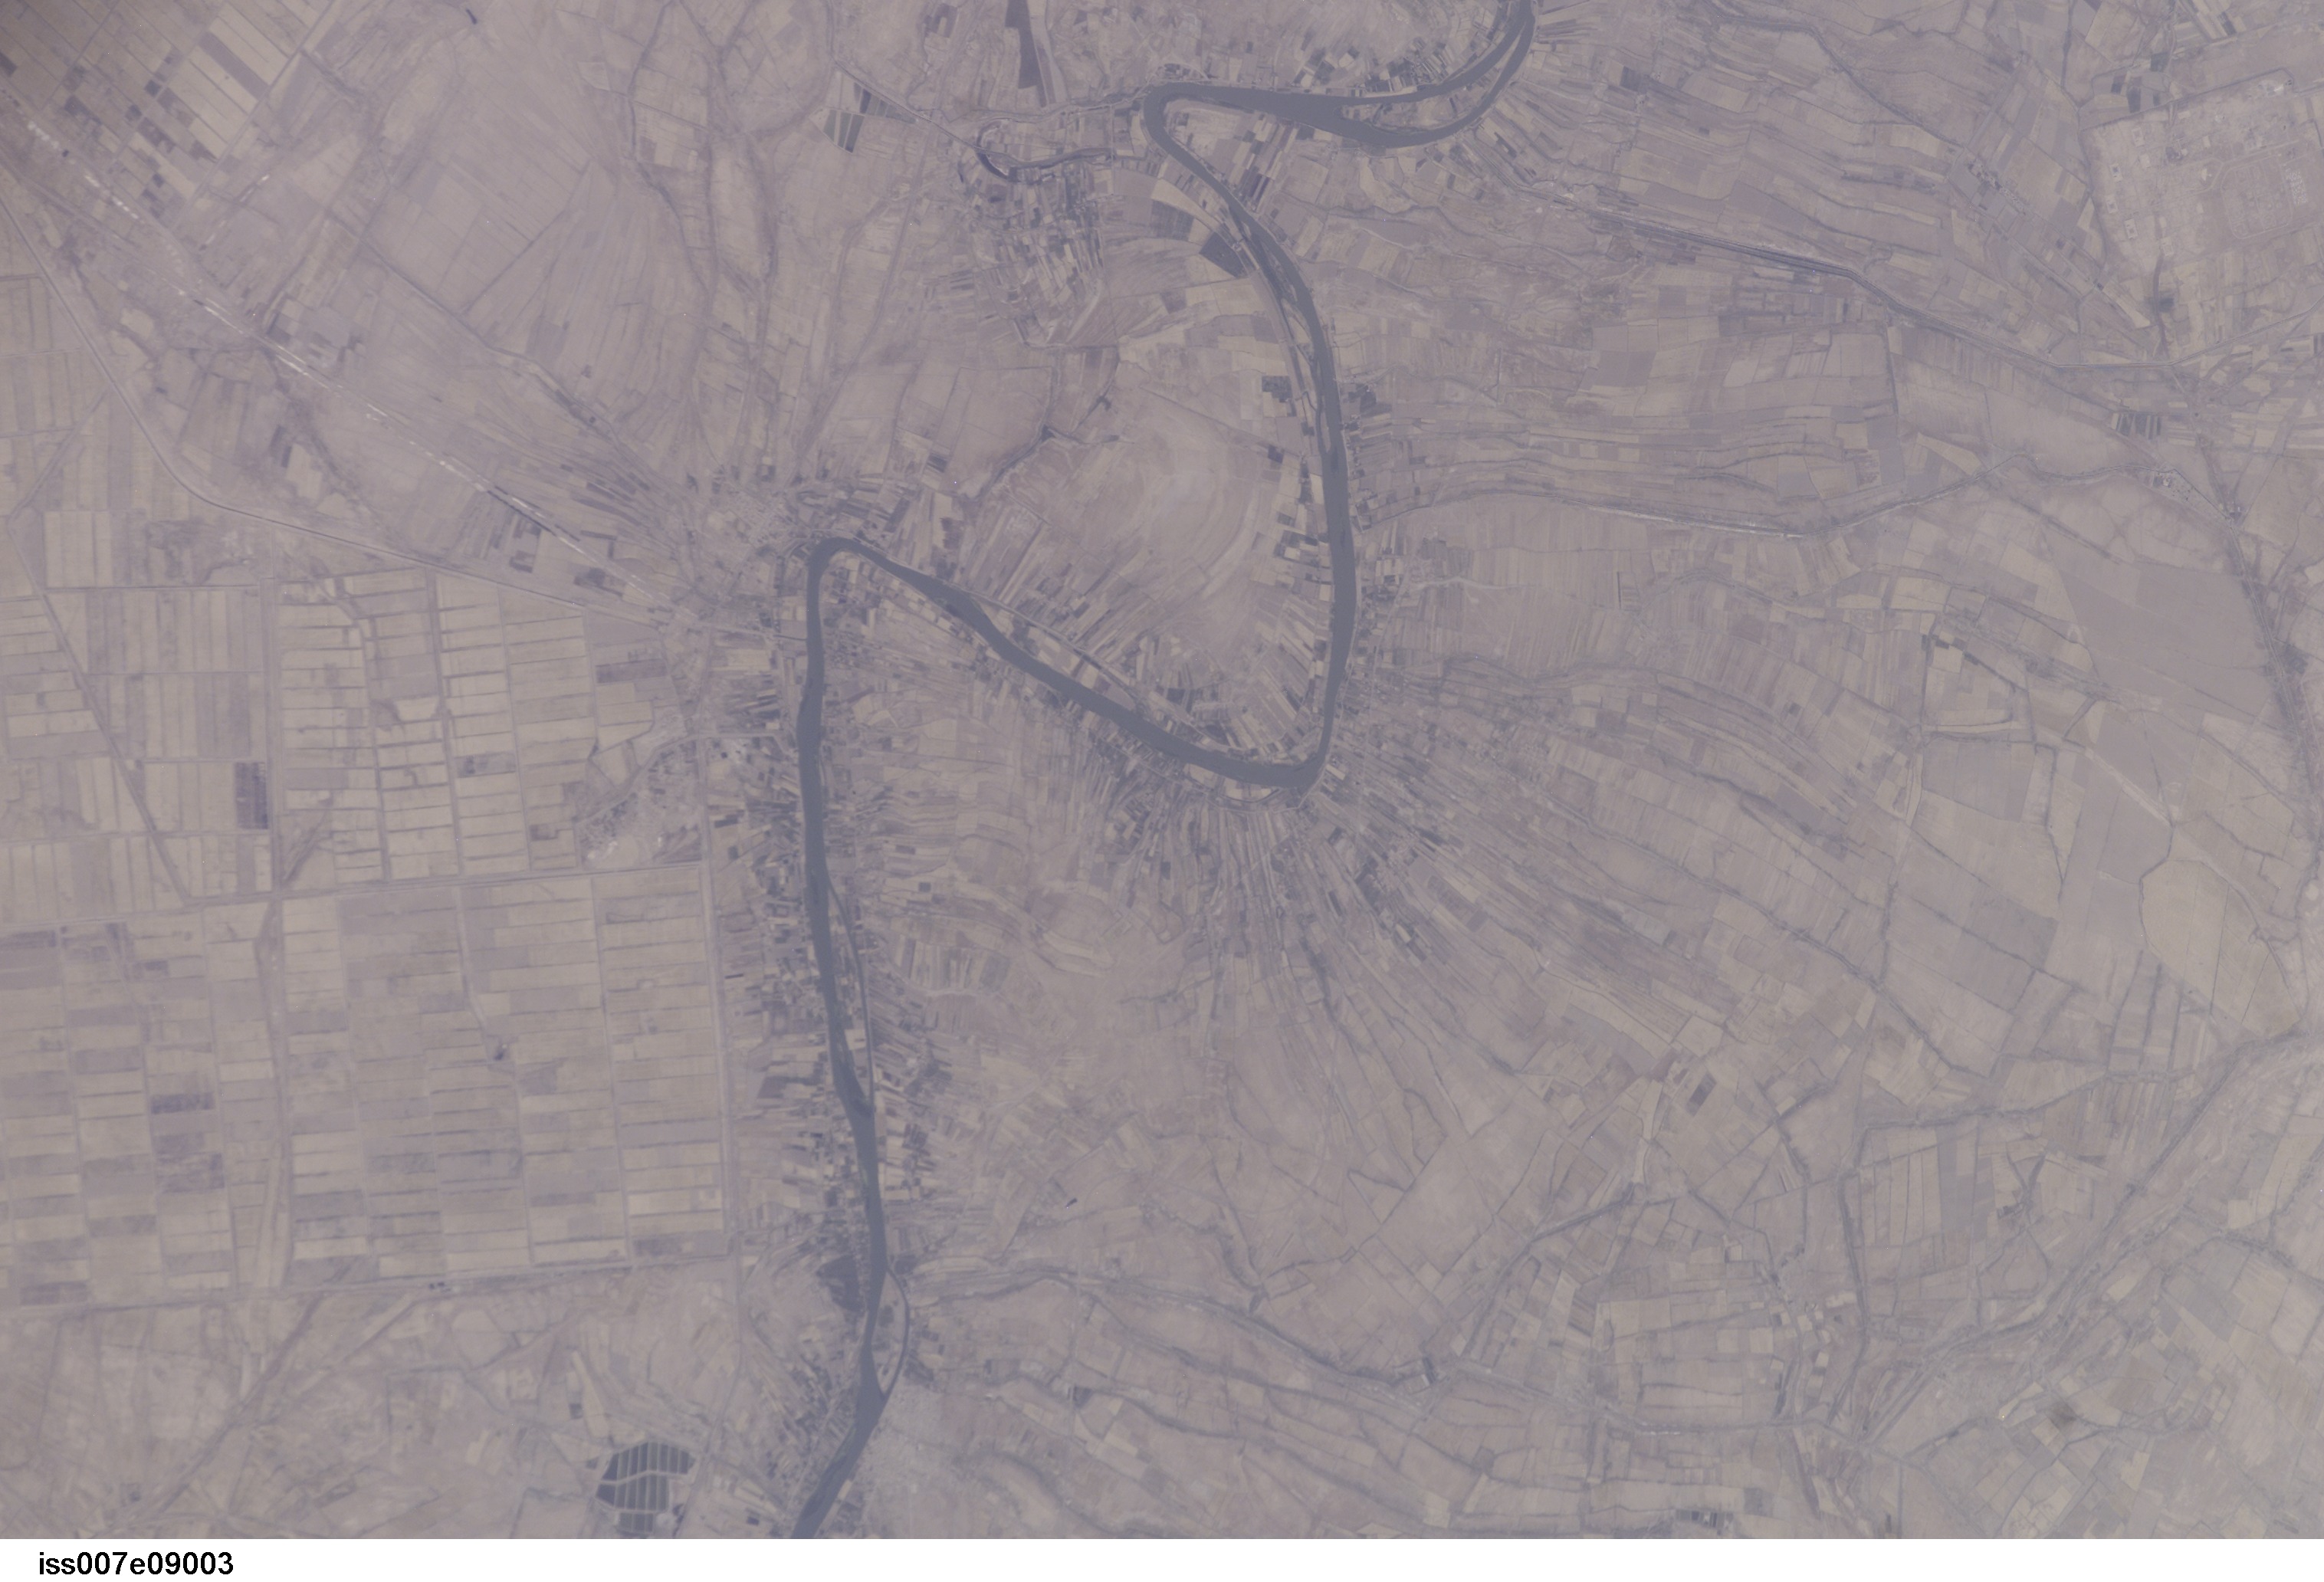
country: IRAQ
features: TIGRIS RIVER, AGRICULTURE, CANALS
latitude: 32.5
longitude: 45.5
